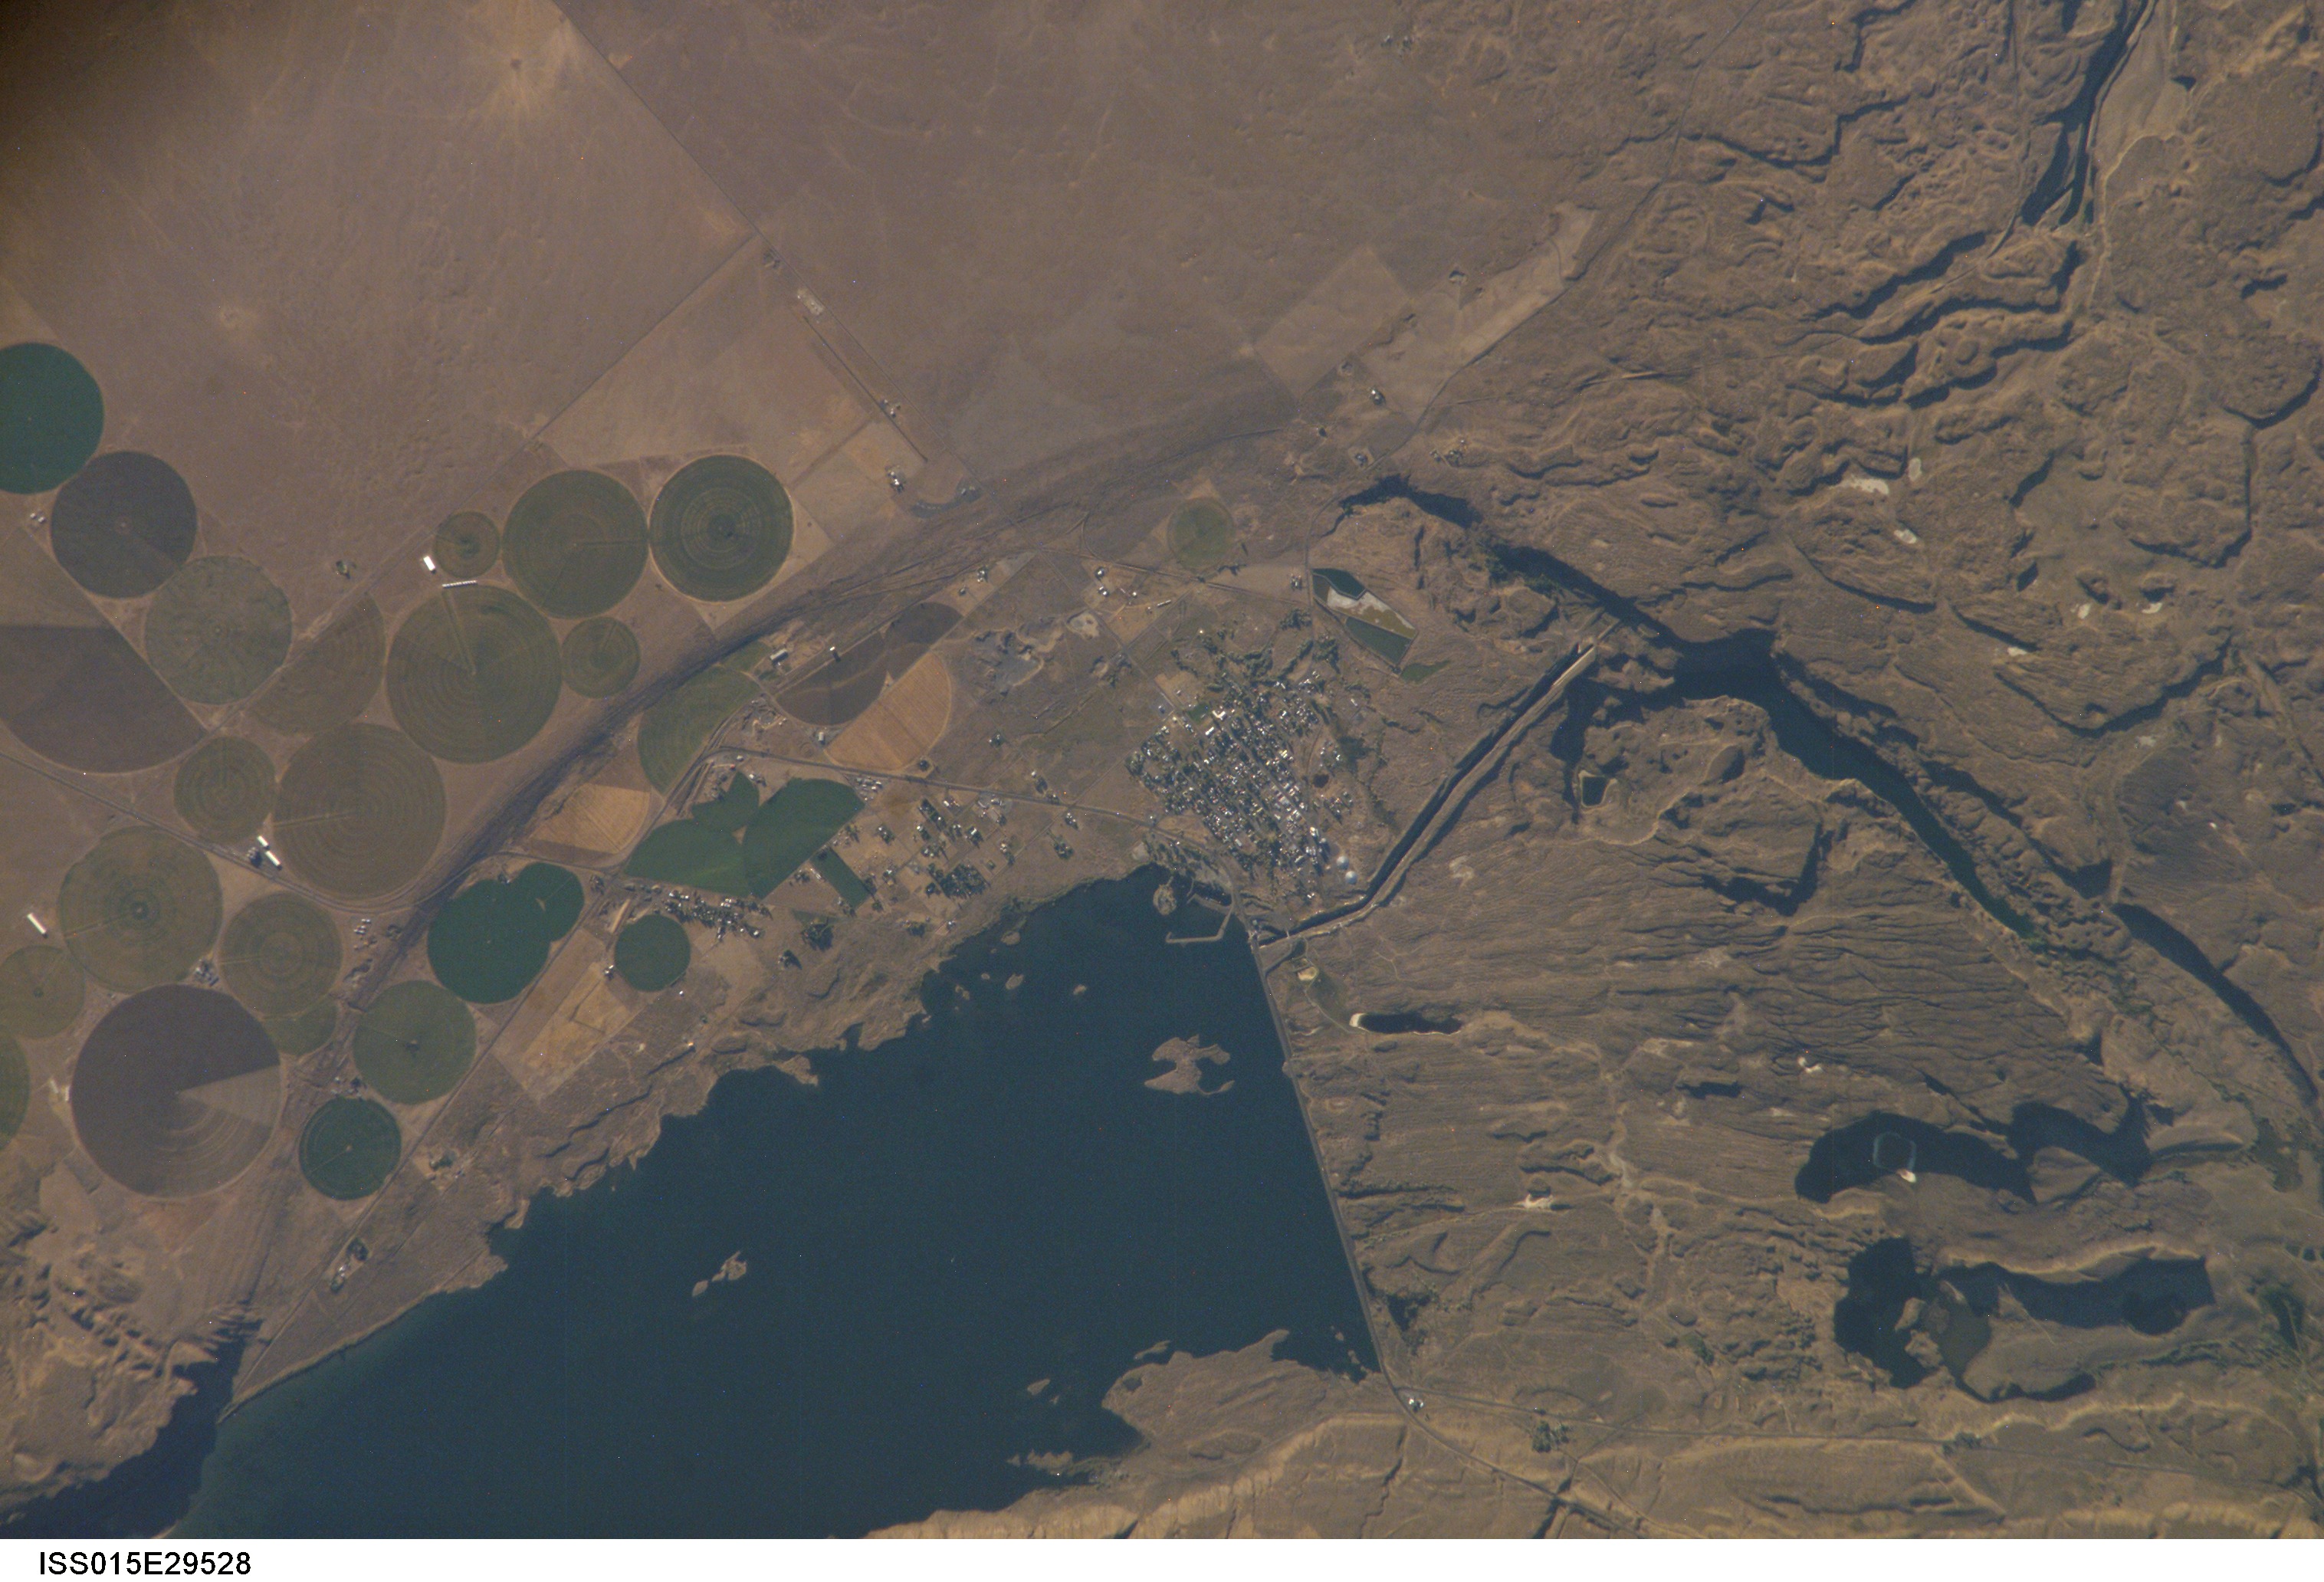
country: USA-WASHINGTON
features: BANKS L., DAM, COULEE CITY, AGR.
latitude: 47.6
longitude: -119.3
